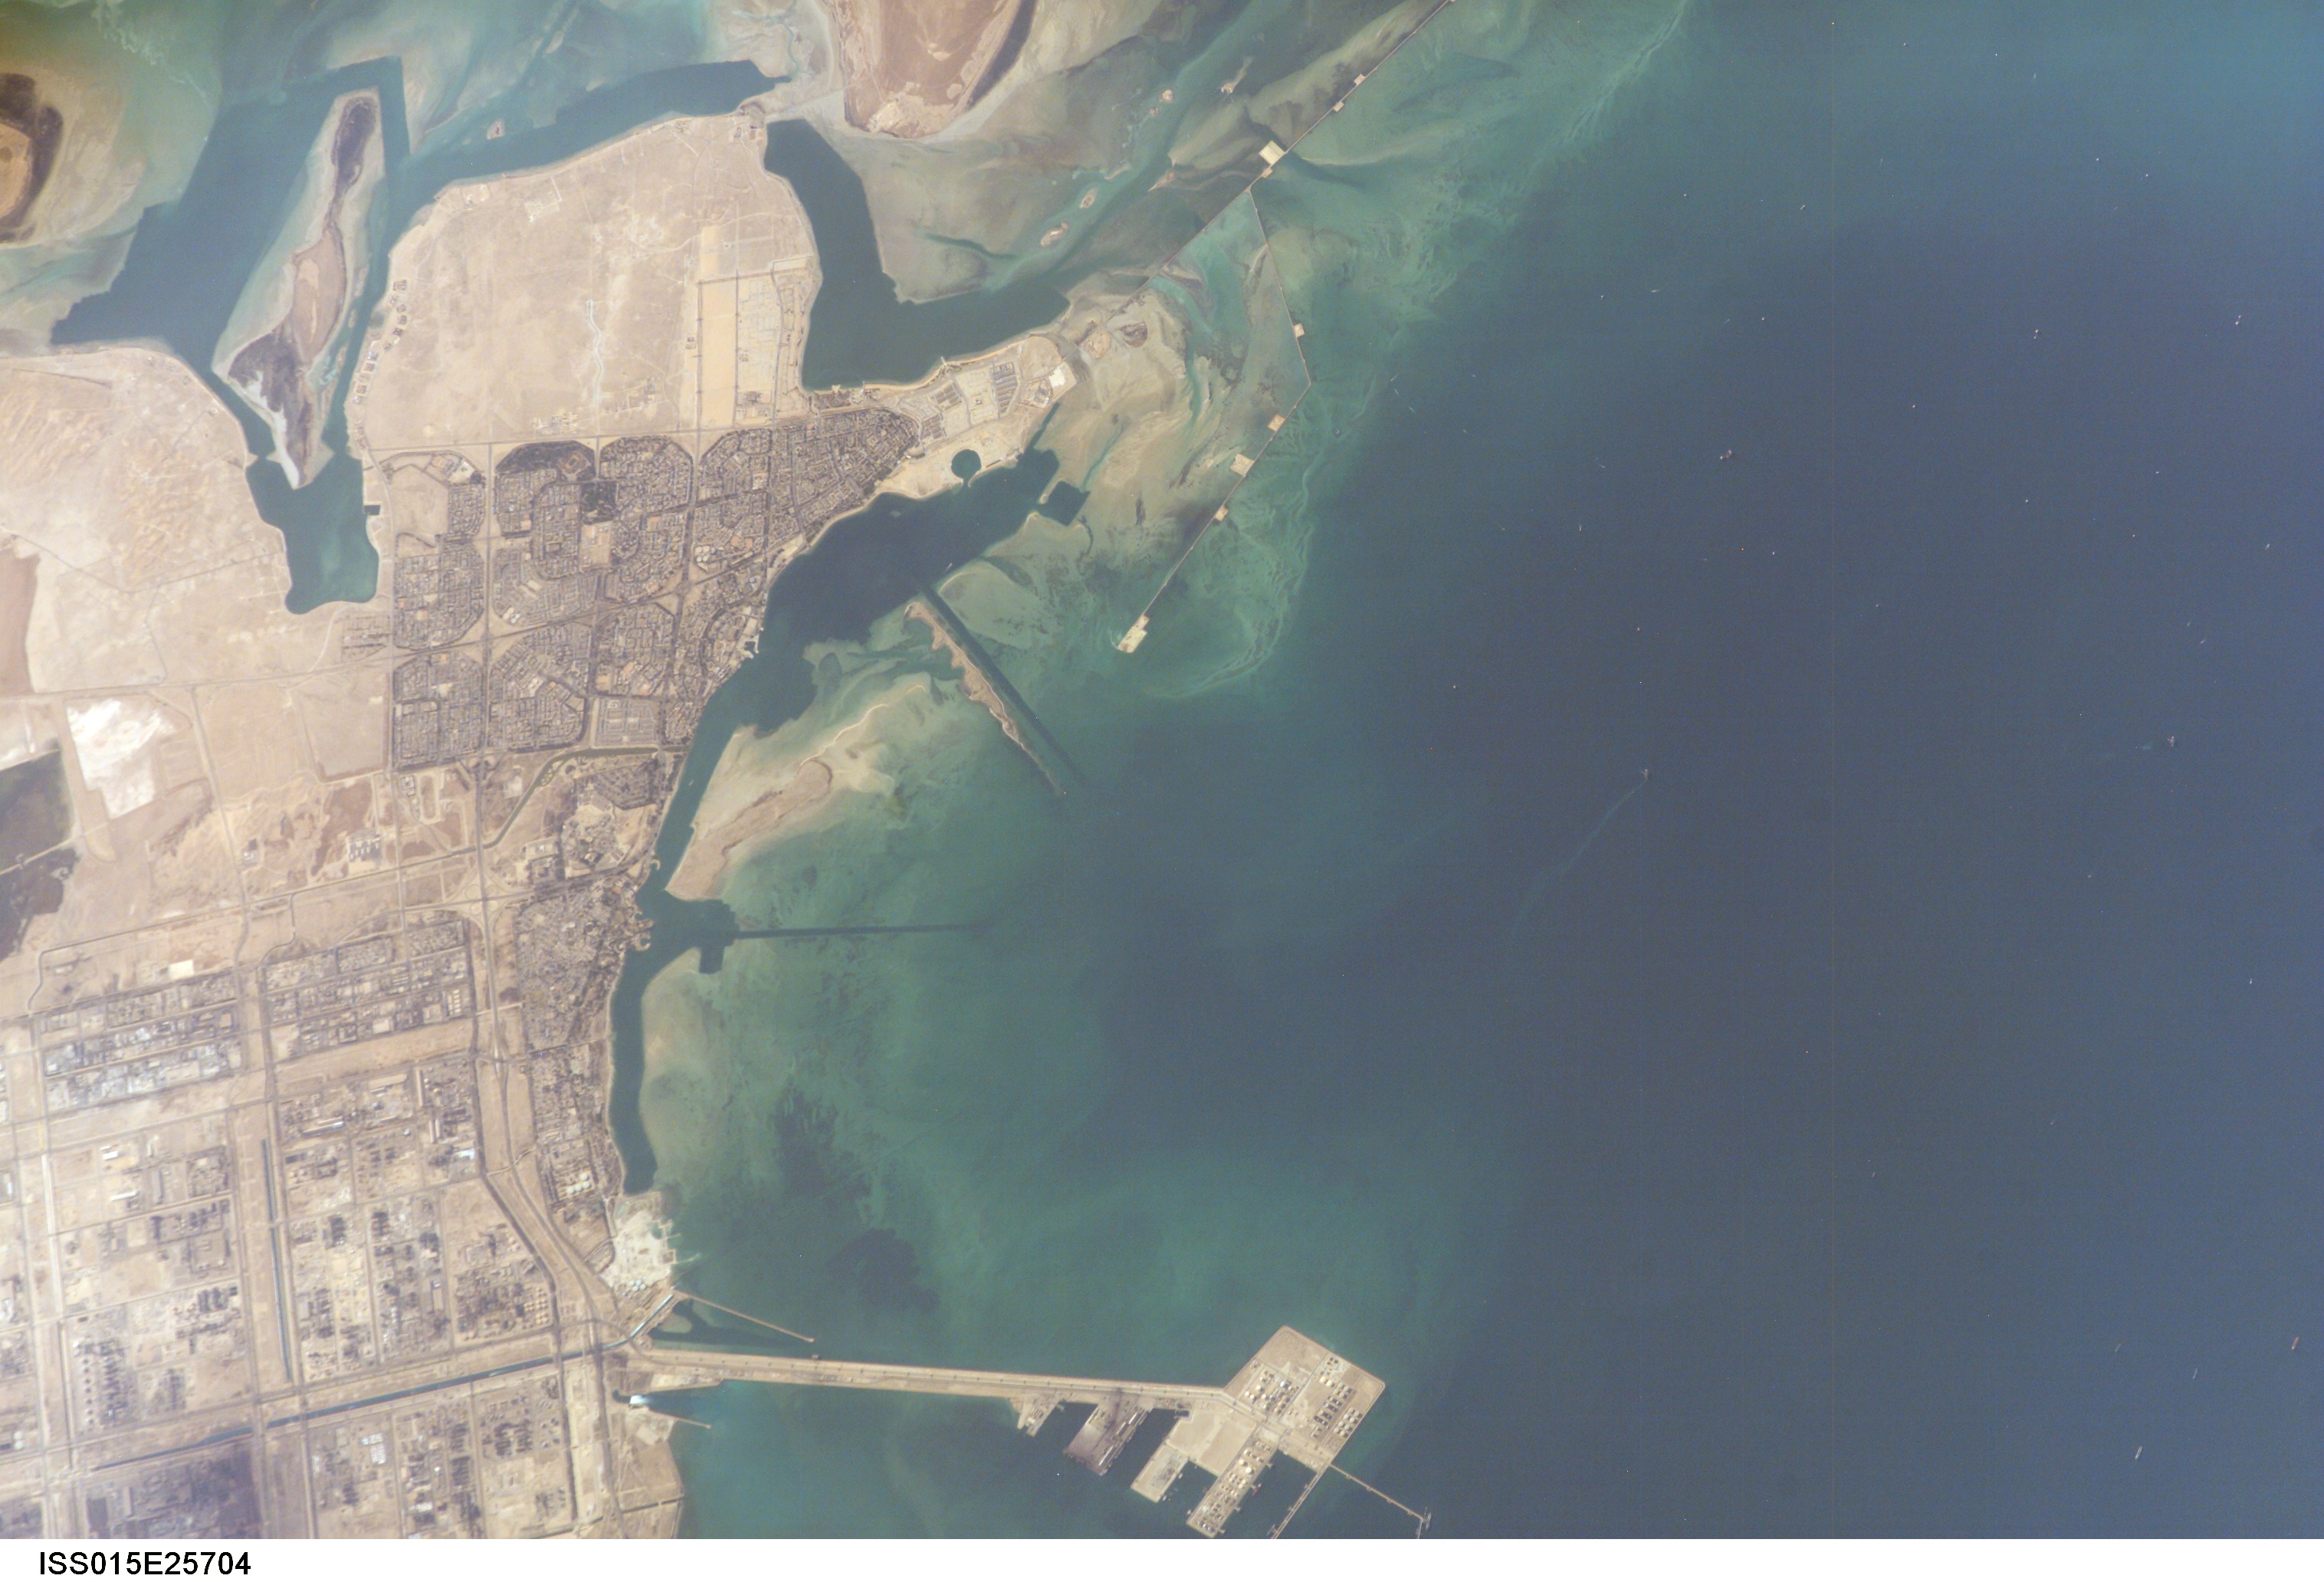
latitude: 27.1
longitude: 49.6
